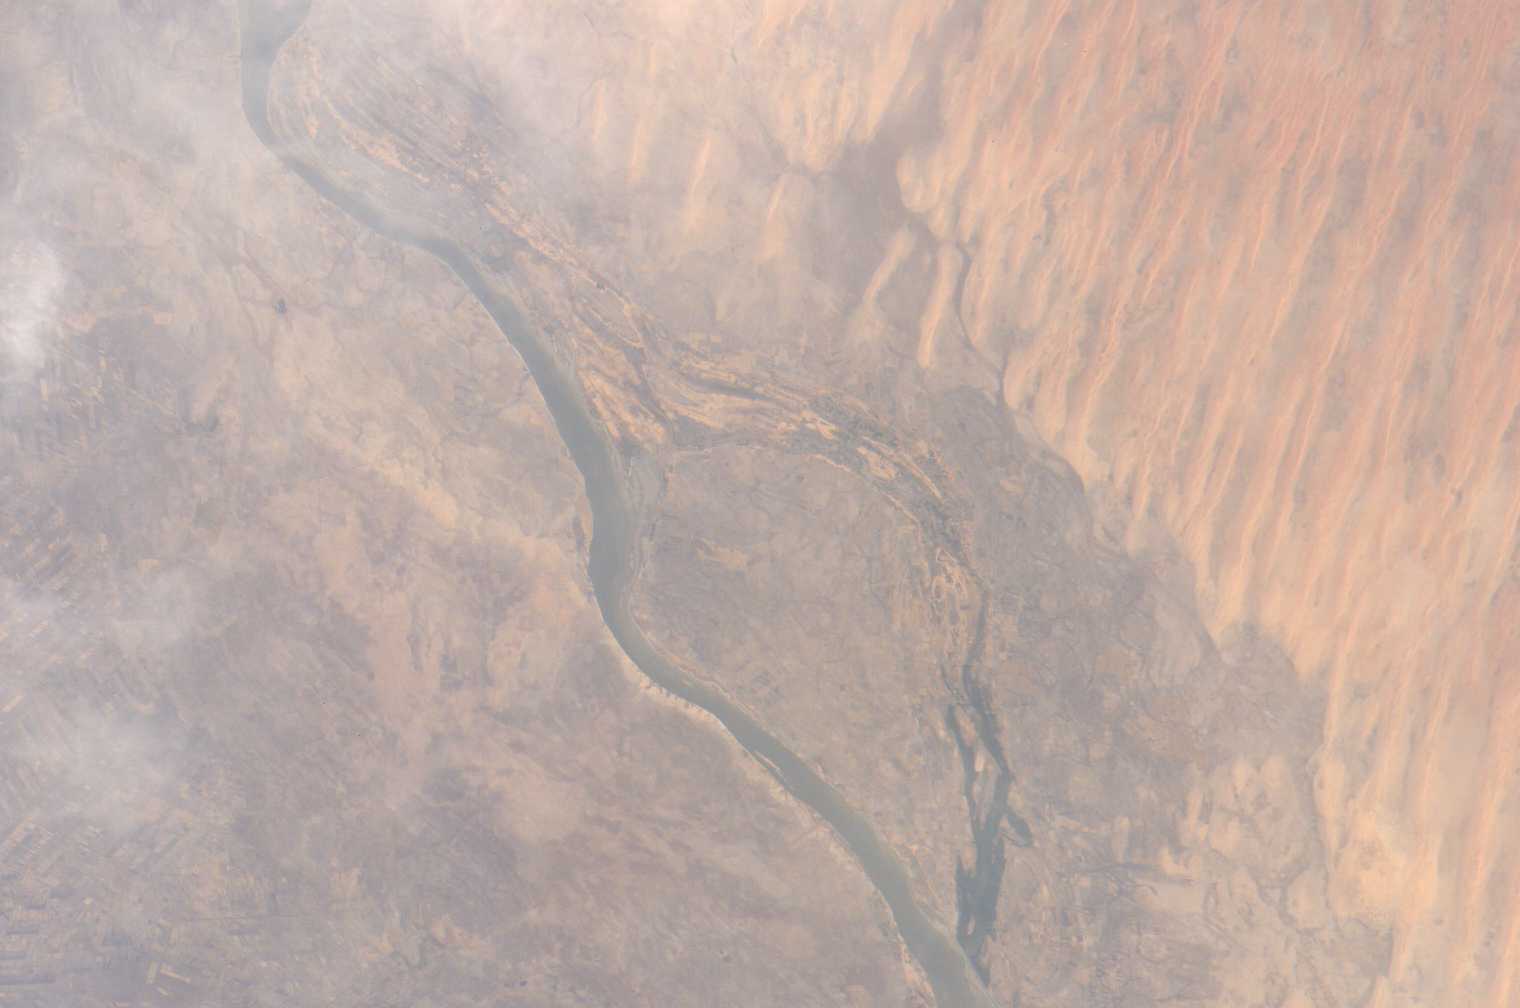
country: SUDAN
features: WHITE NILE, AGR., AD DUWEM
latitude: 13.5
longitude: 32.5
